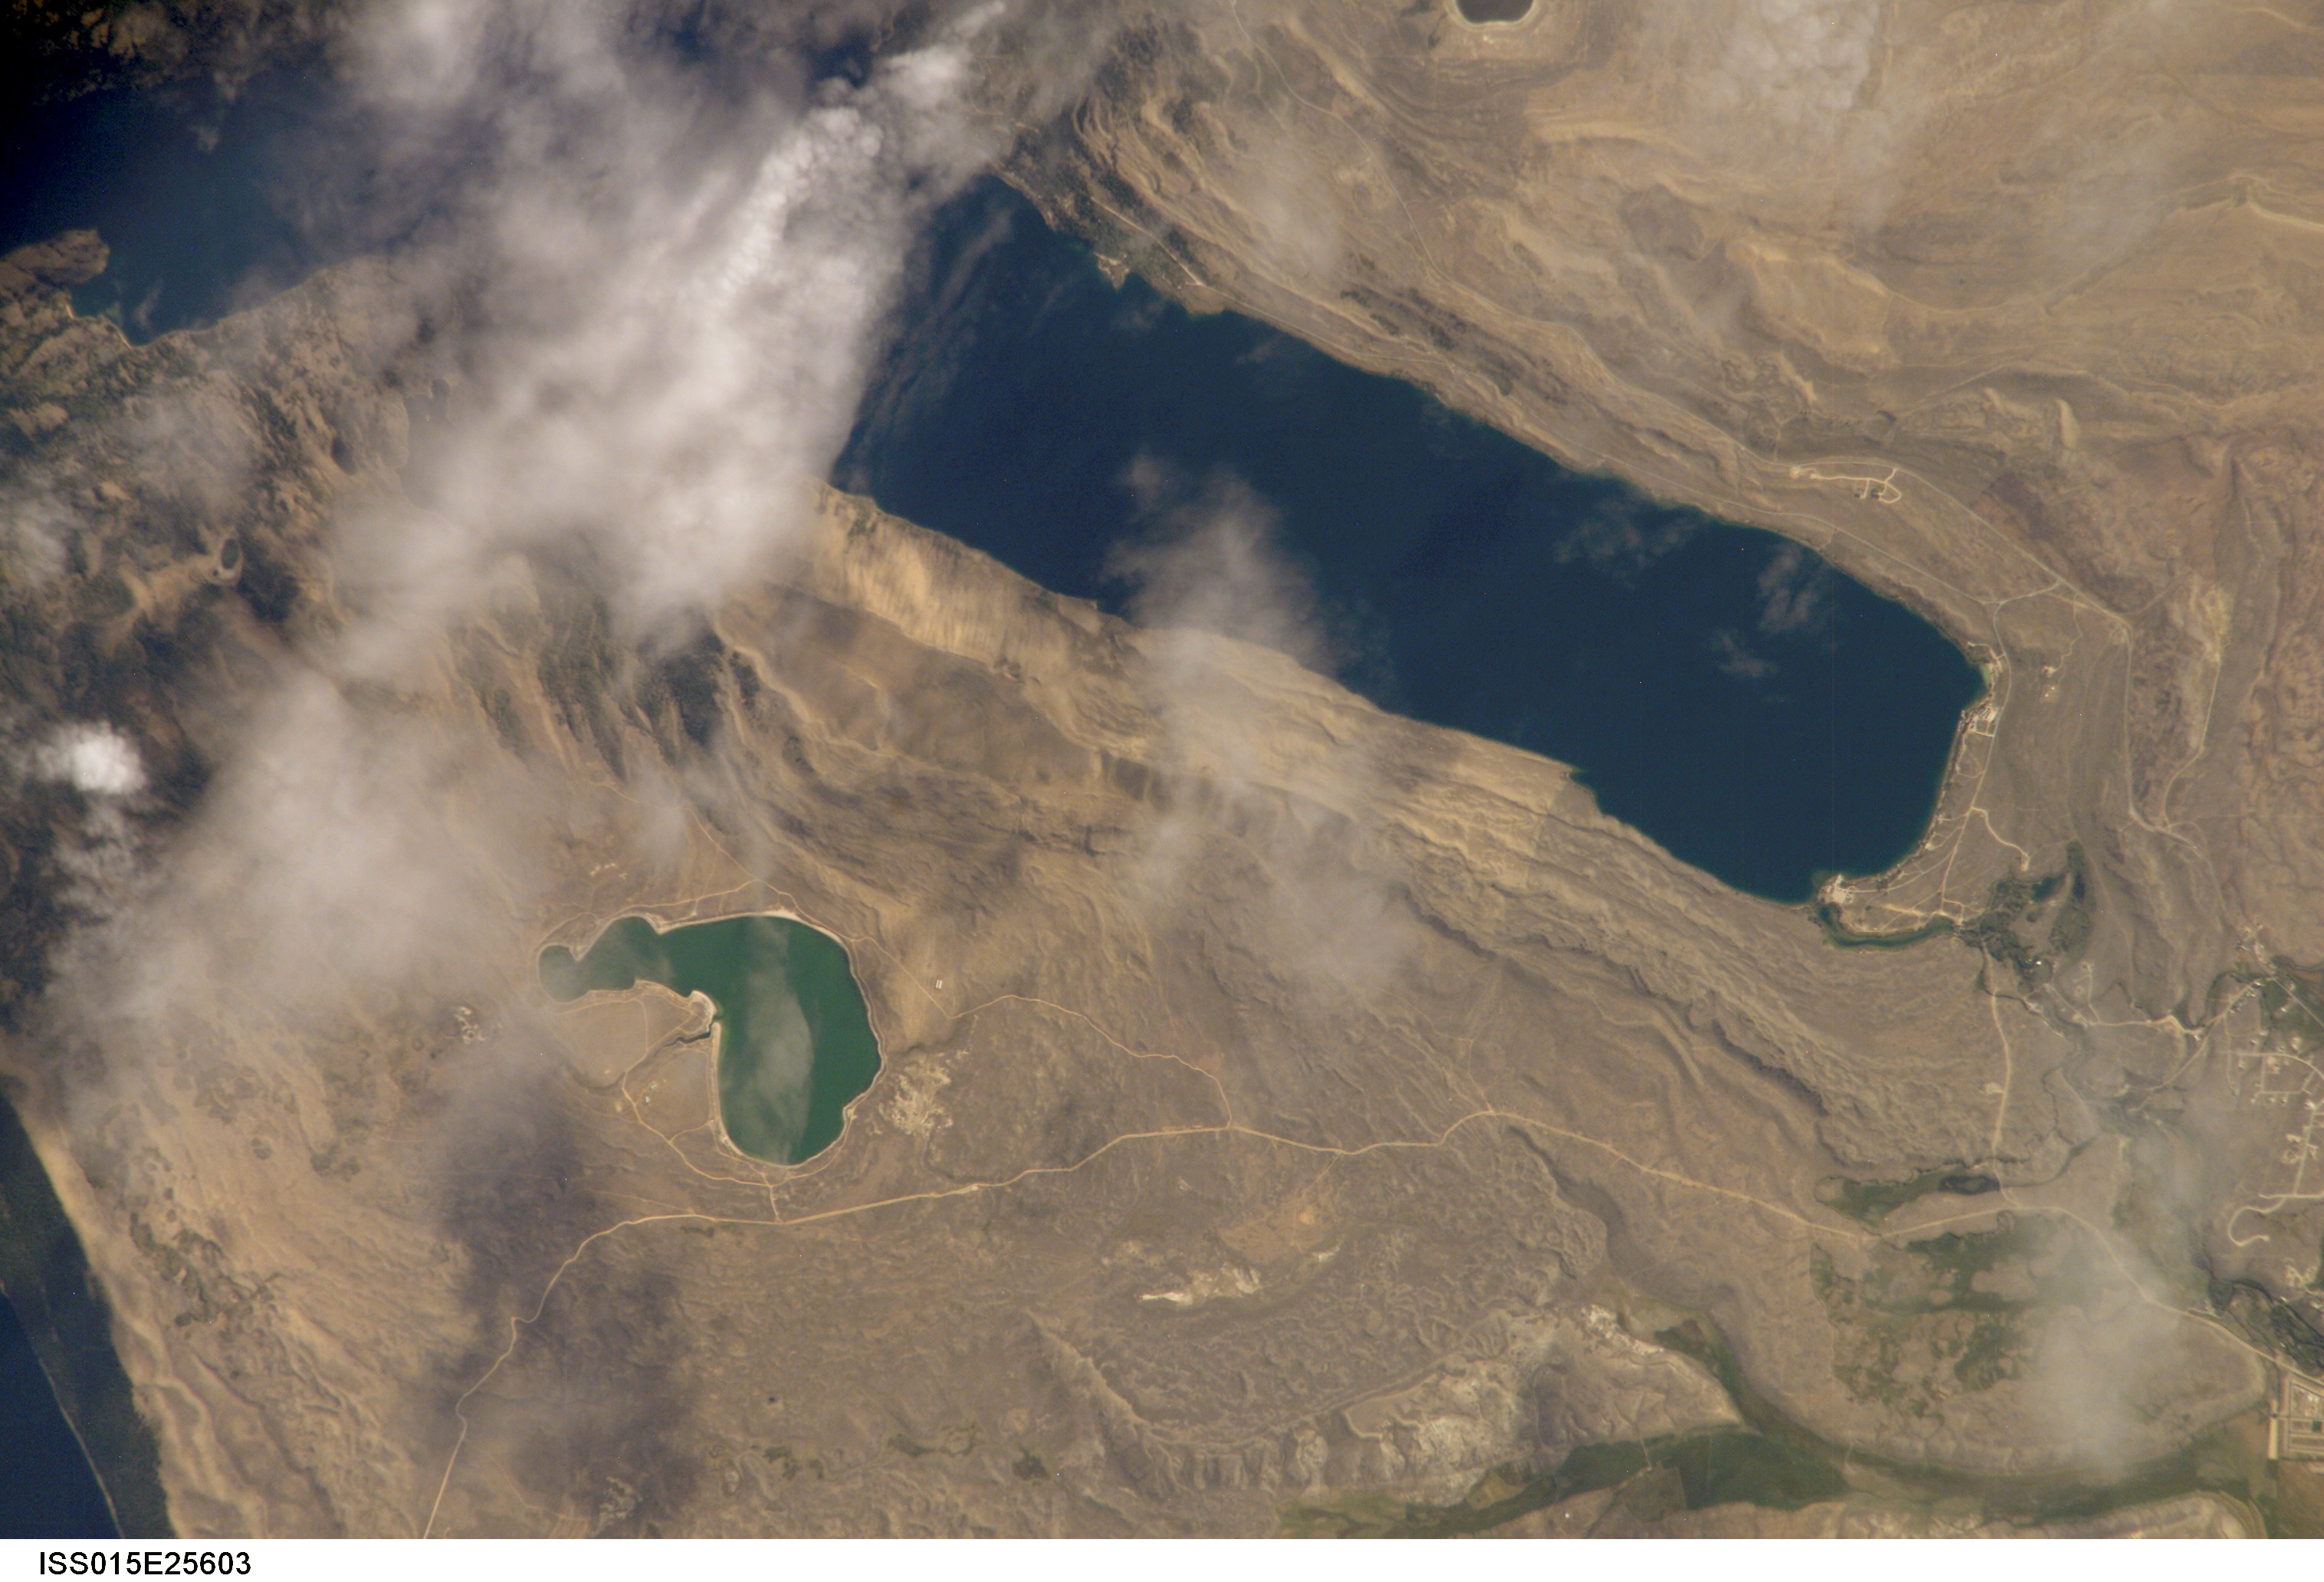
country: USA-WYOMING
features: FREEMONT LAKE, ROADS, LAKES
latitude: 43.0
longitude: -109.9
